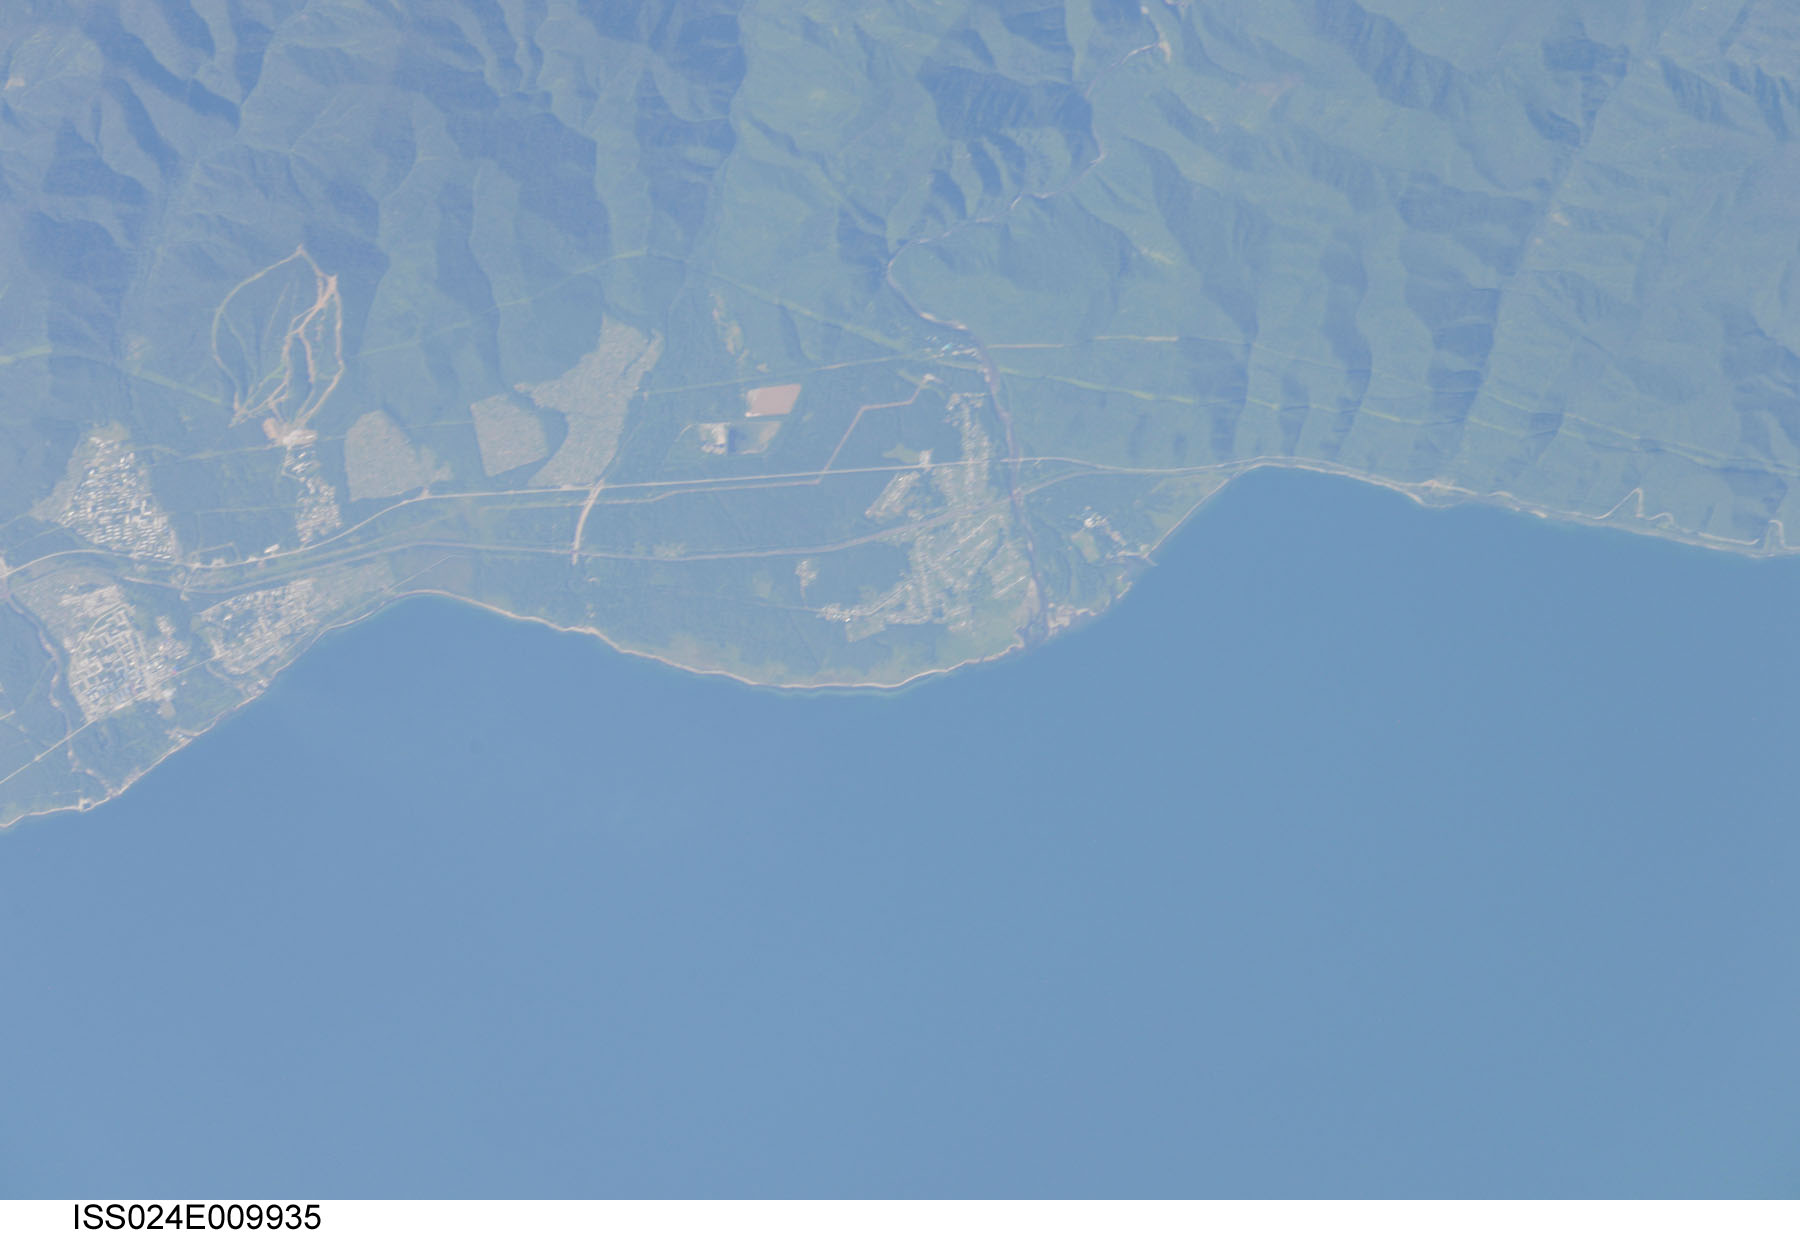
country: RUSSIAN FEDERATION
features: RIVER,SW. LAKE BAIKAL
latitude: 51.5
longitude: 104.1
